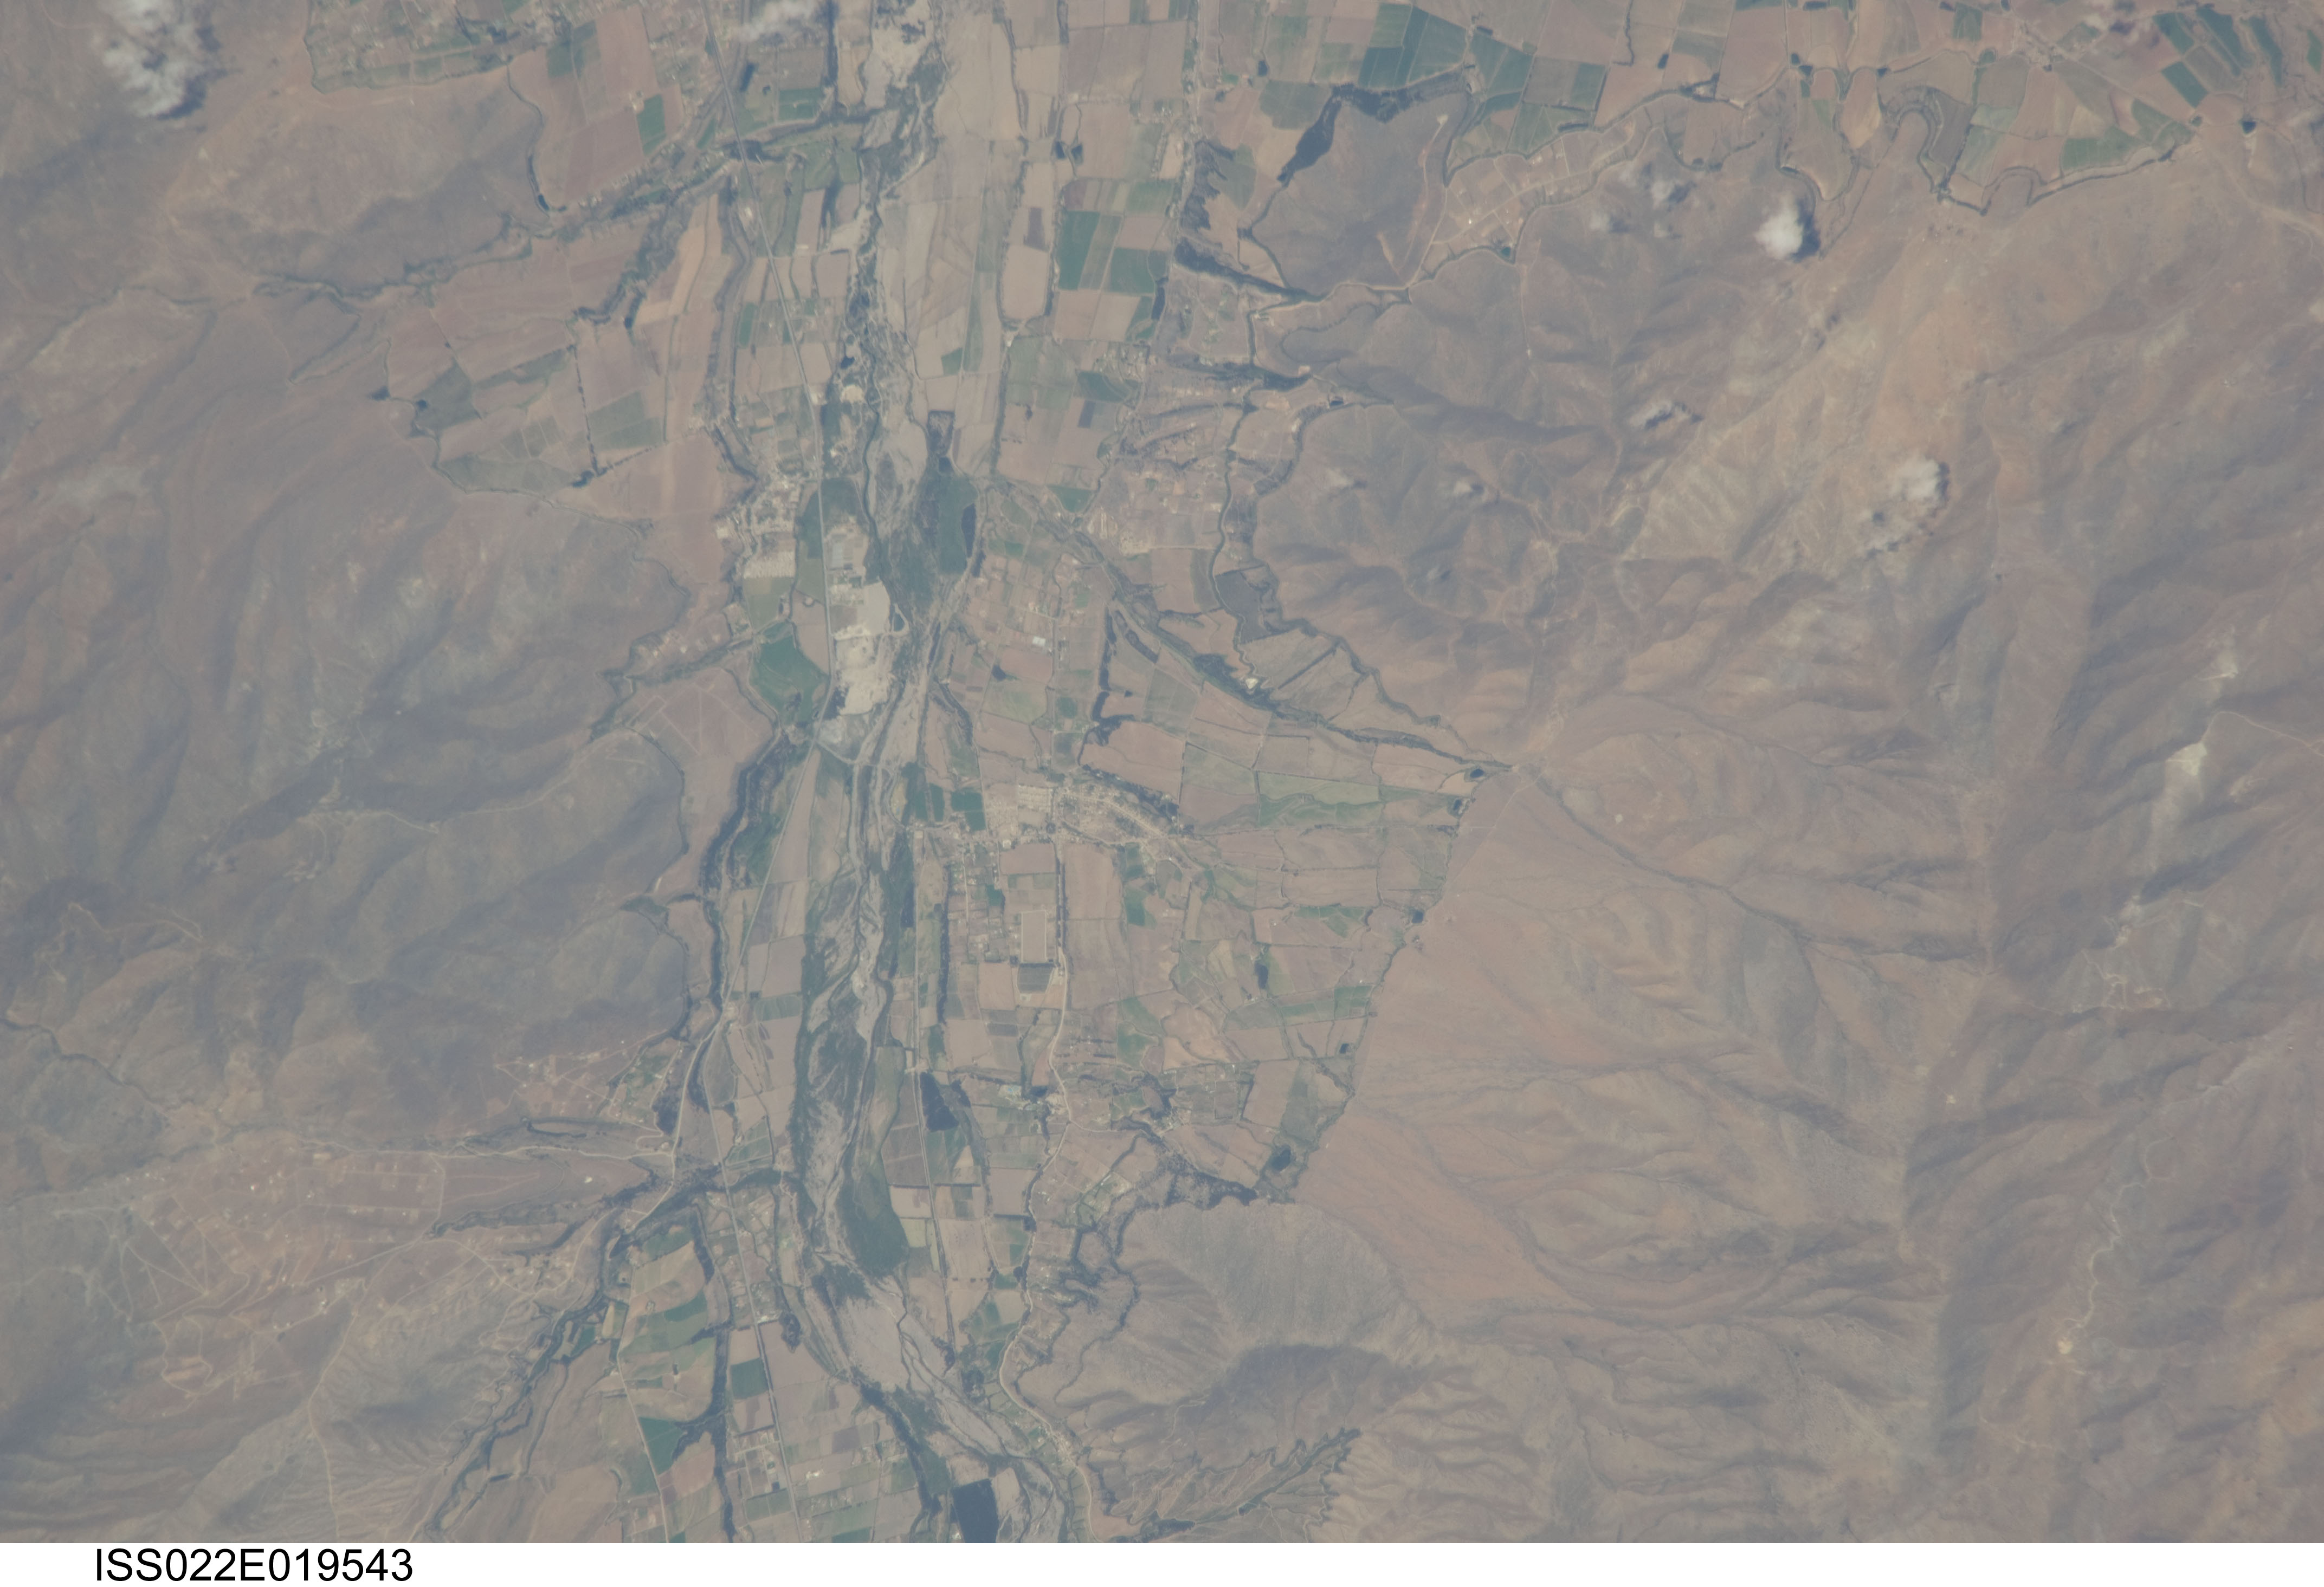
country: CHILE
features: ELQUI R. VALLEY, MOUNTAINS, AGR.
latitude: -29.9
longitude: -71.1
